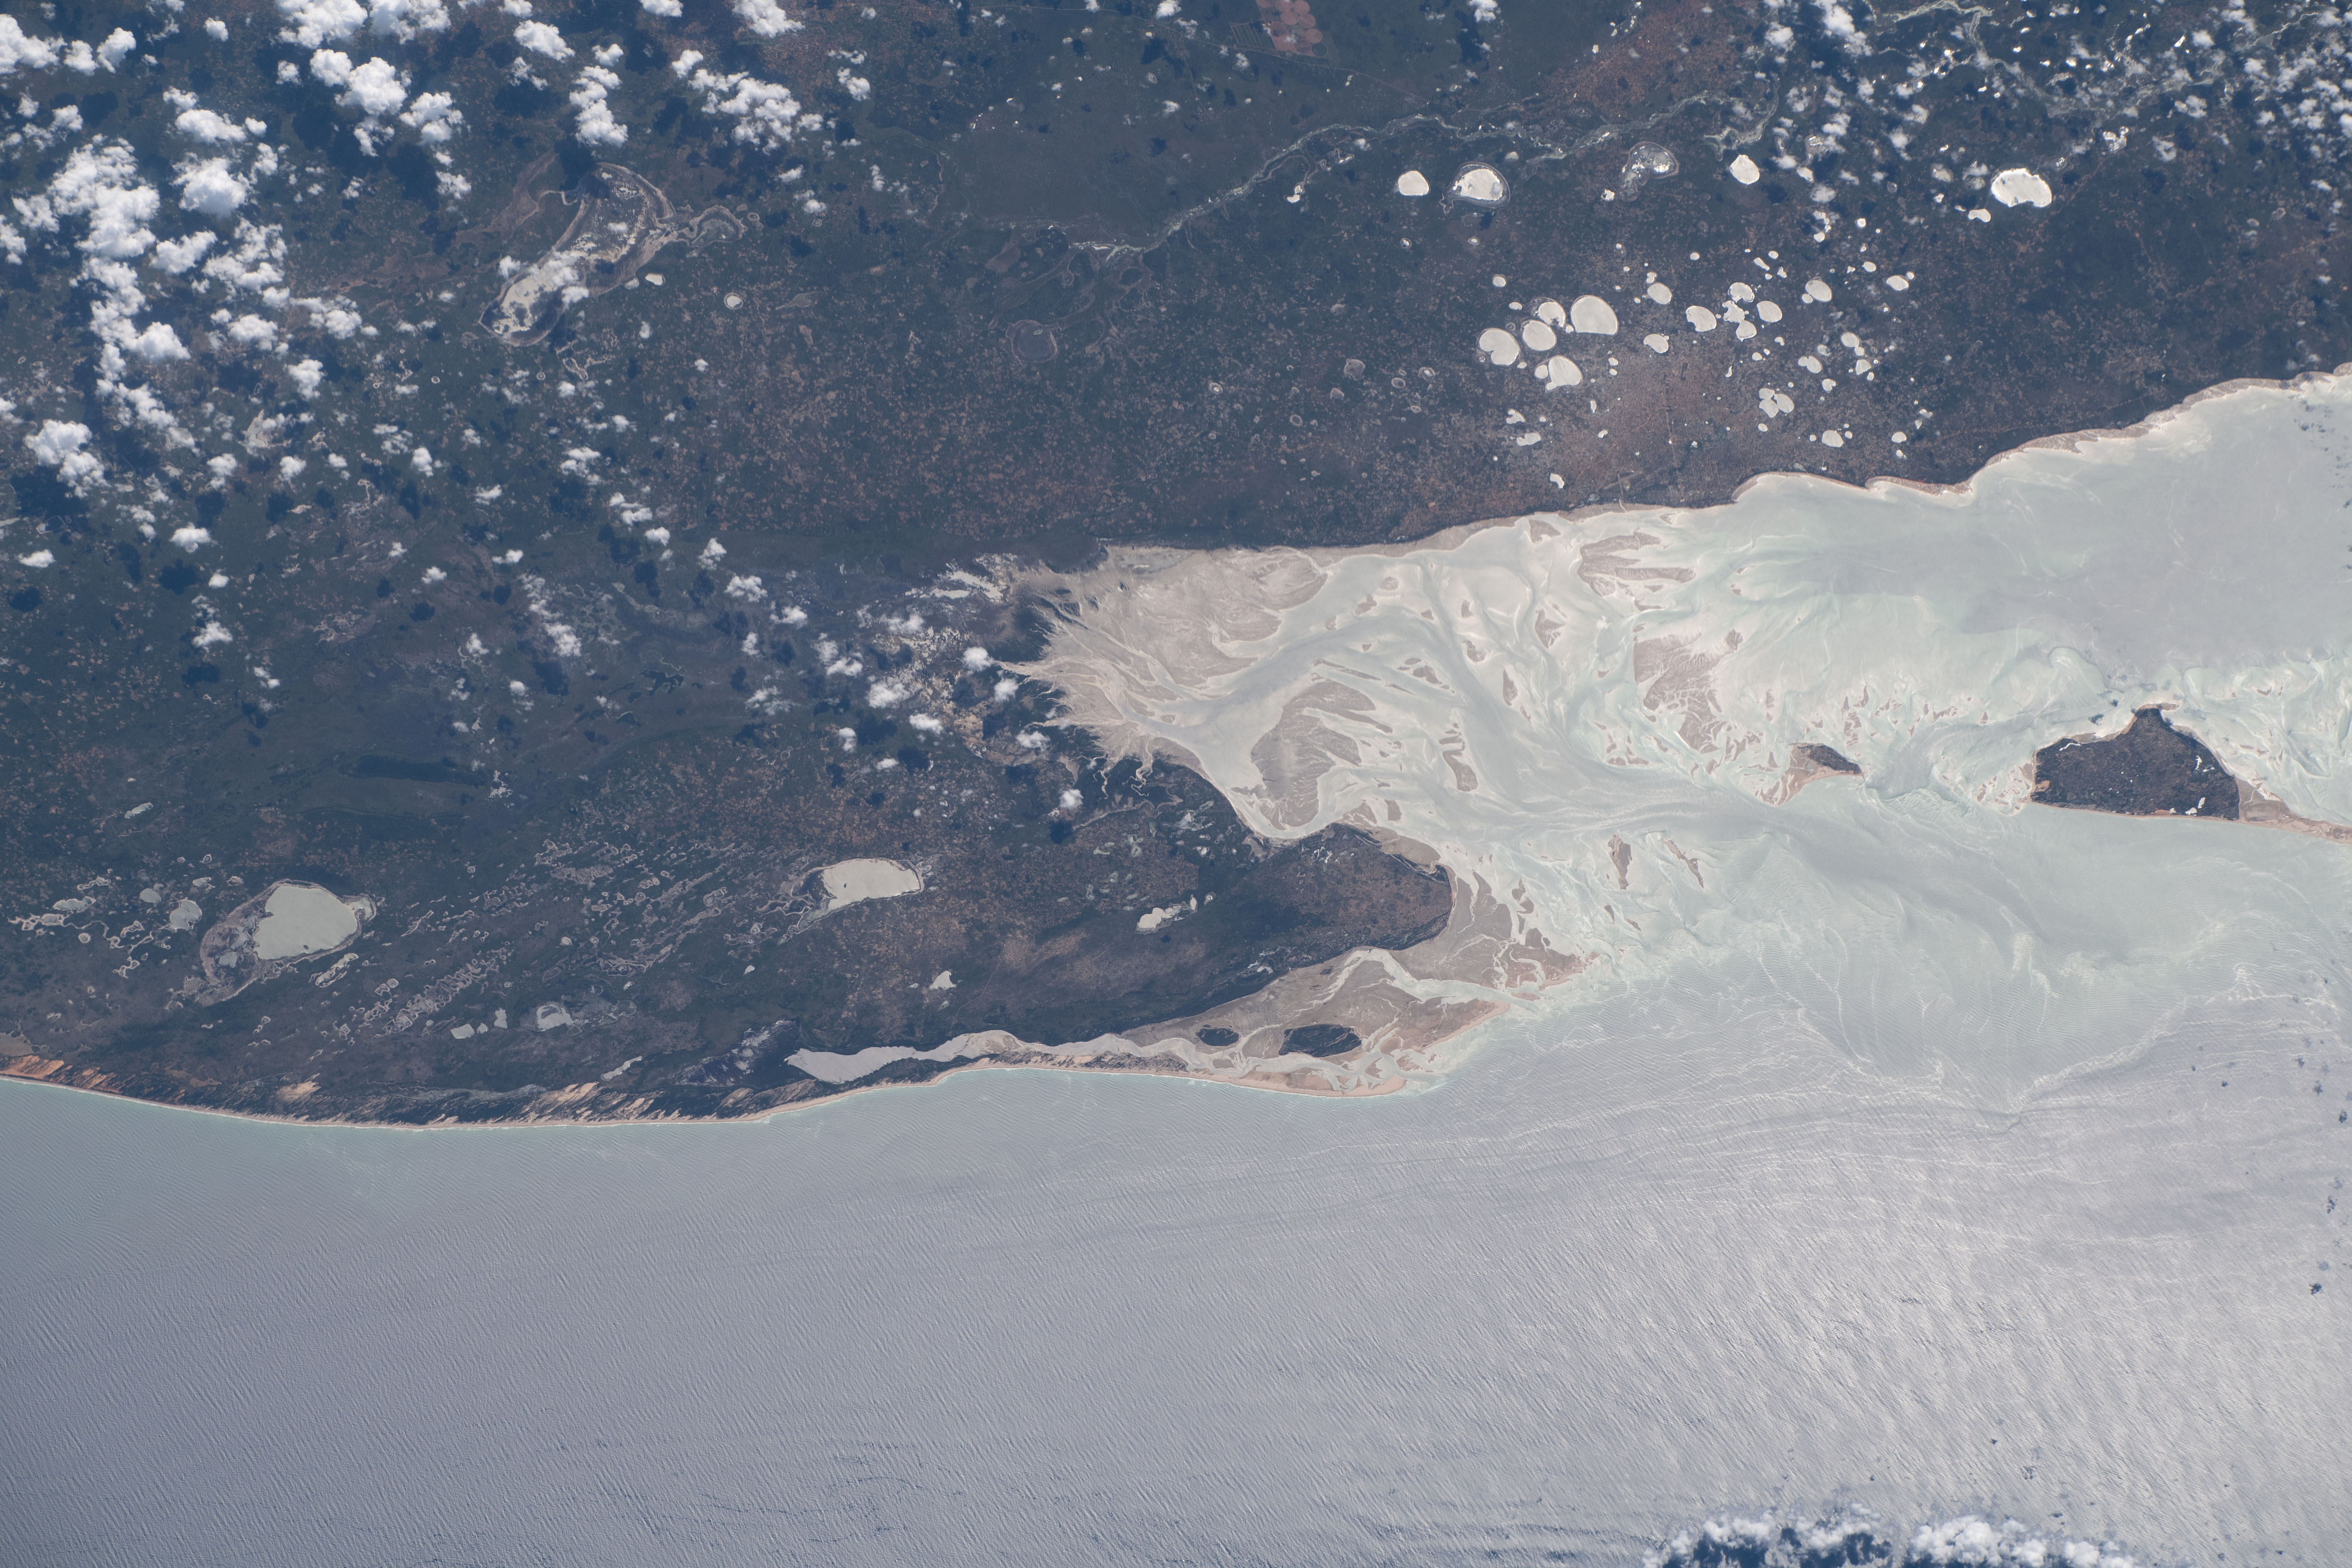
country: MOZAMBIQUE
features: FLOODING, MACACA, MAHOA, CHICHOCANE
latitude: -22.1
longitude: 35.4
